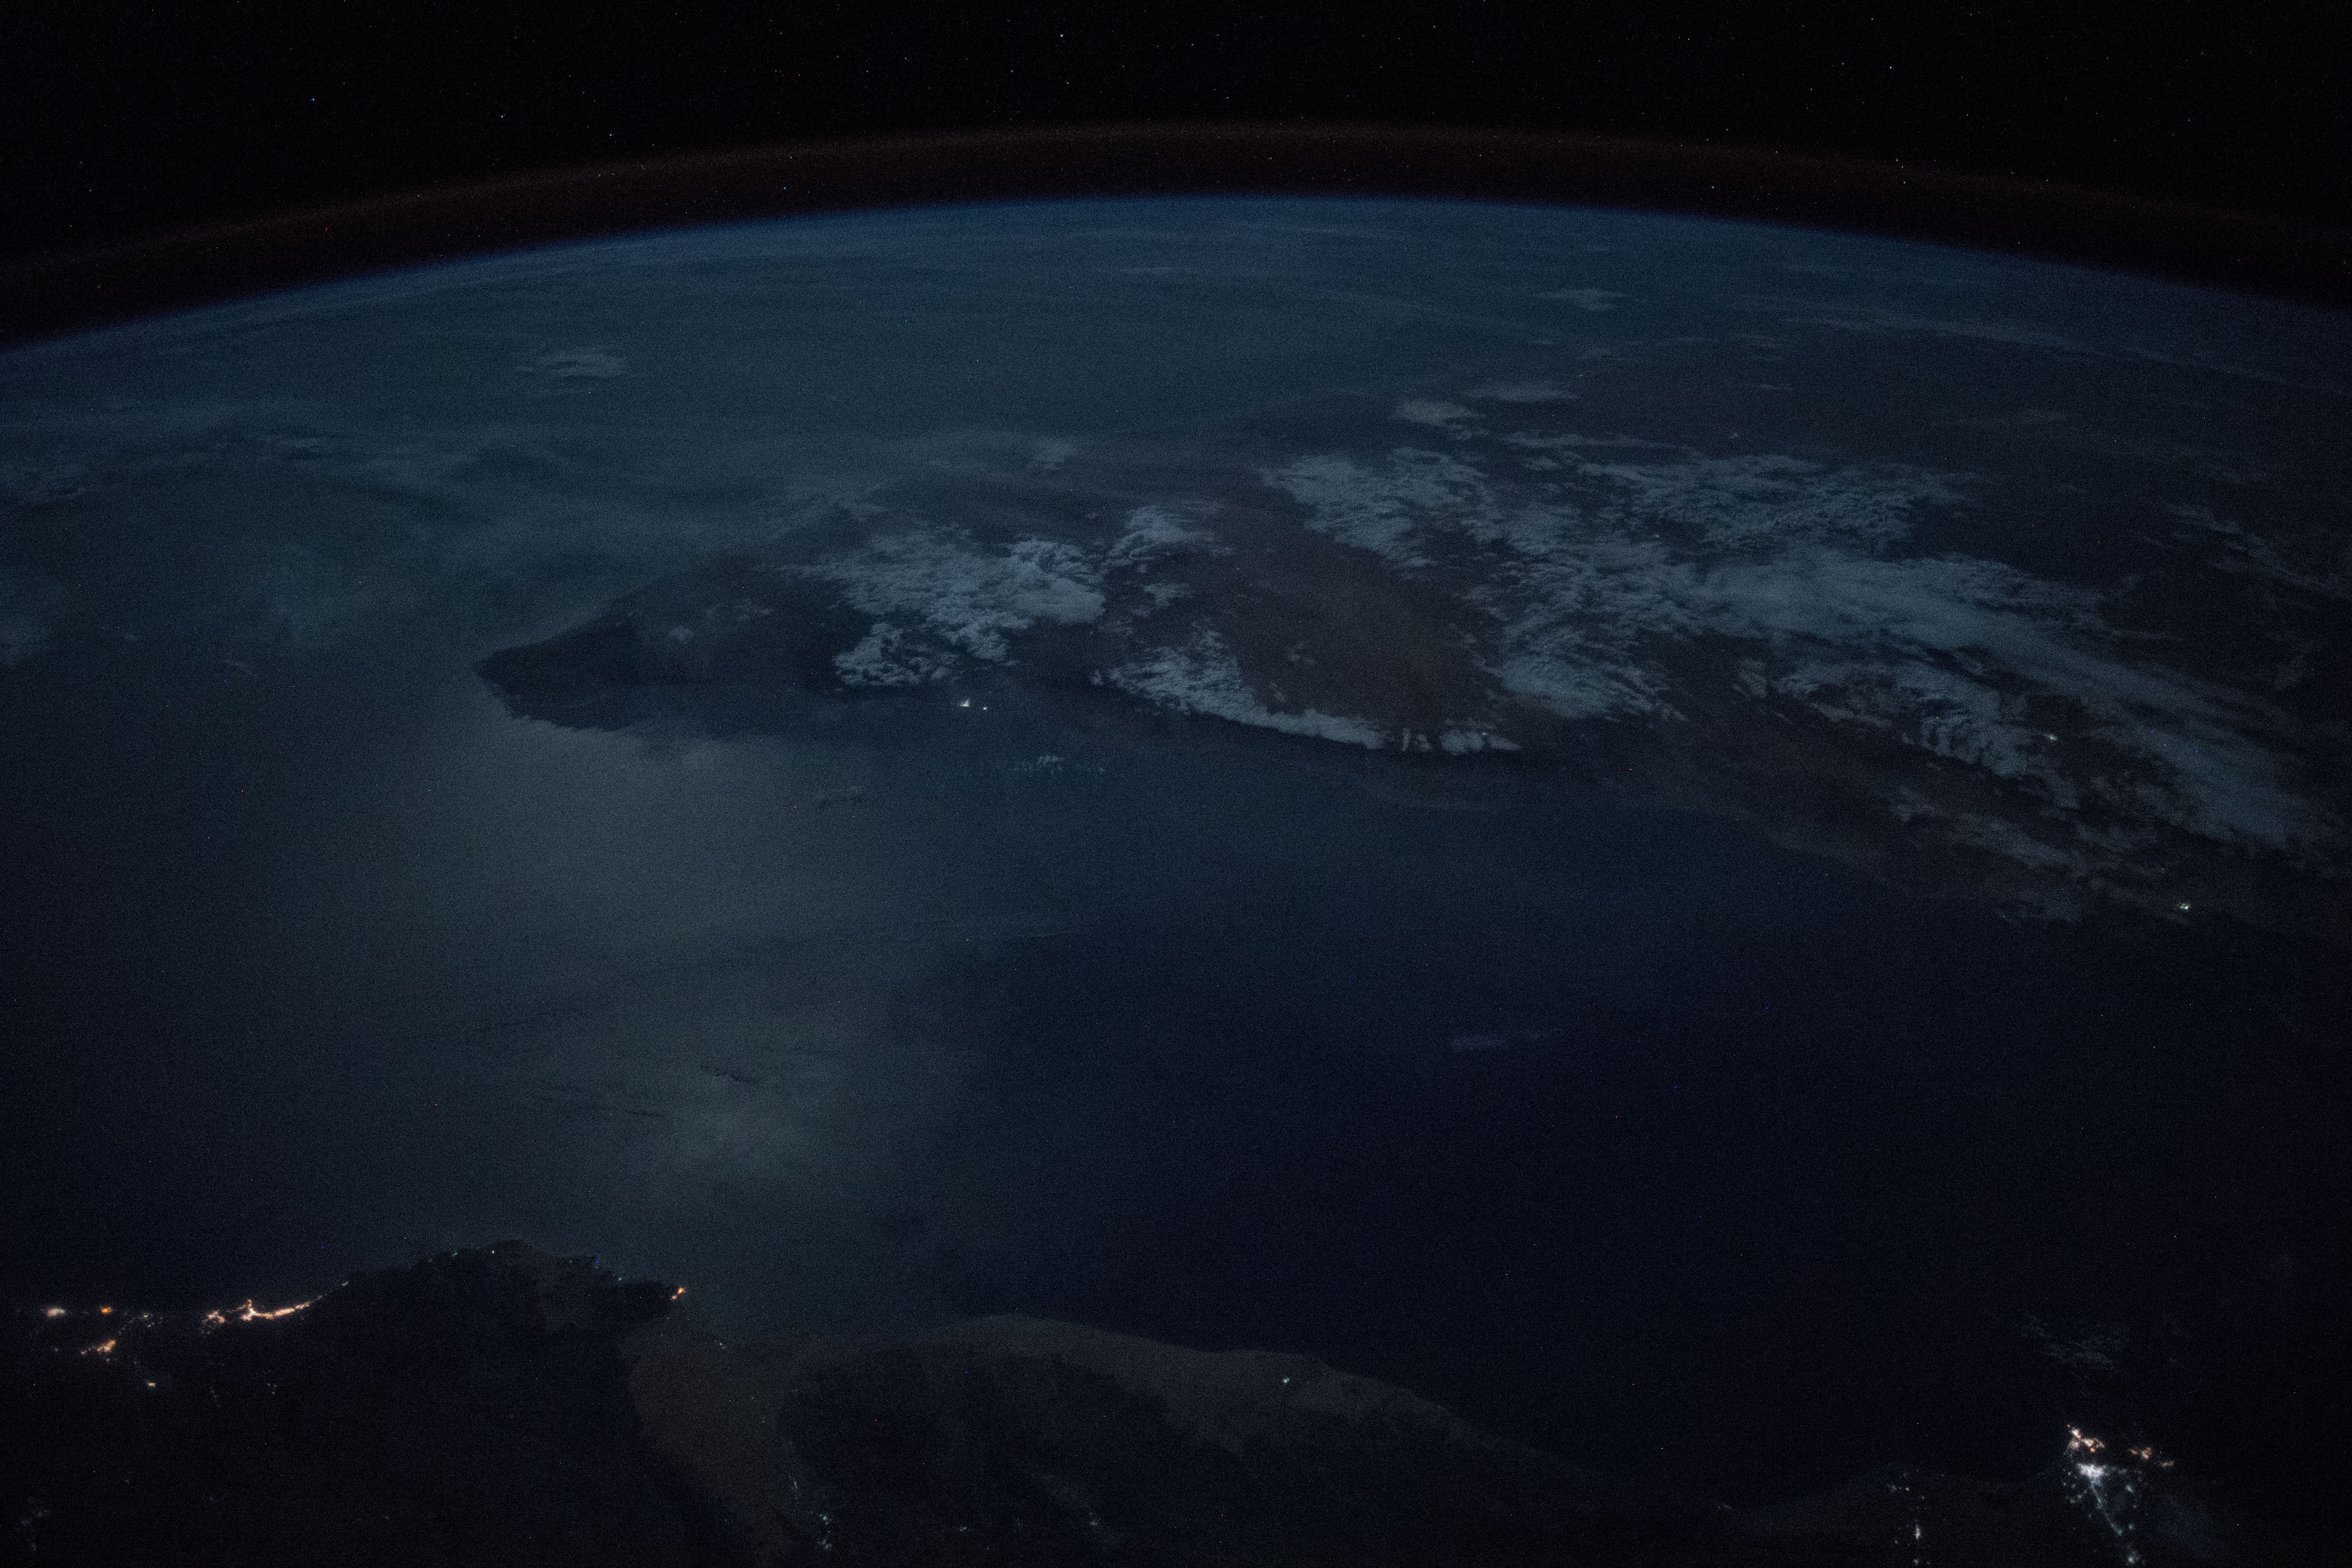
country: SOMALIA
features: OGO MOUNTAINS, COAST, GULF OF ADEN, NIGHT, EARTH LIMB
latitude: 11.7
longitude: 48.5
